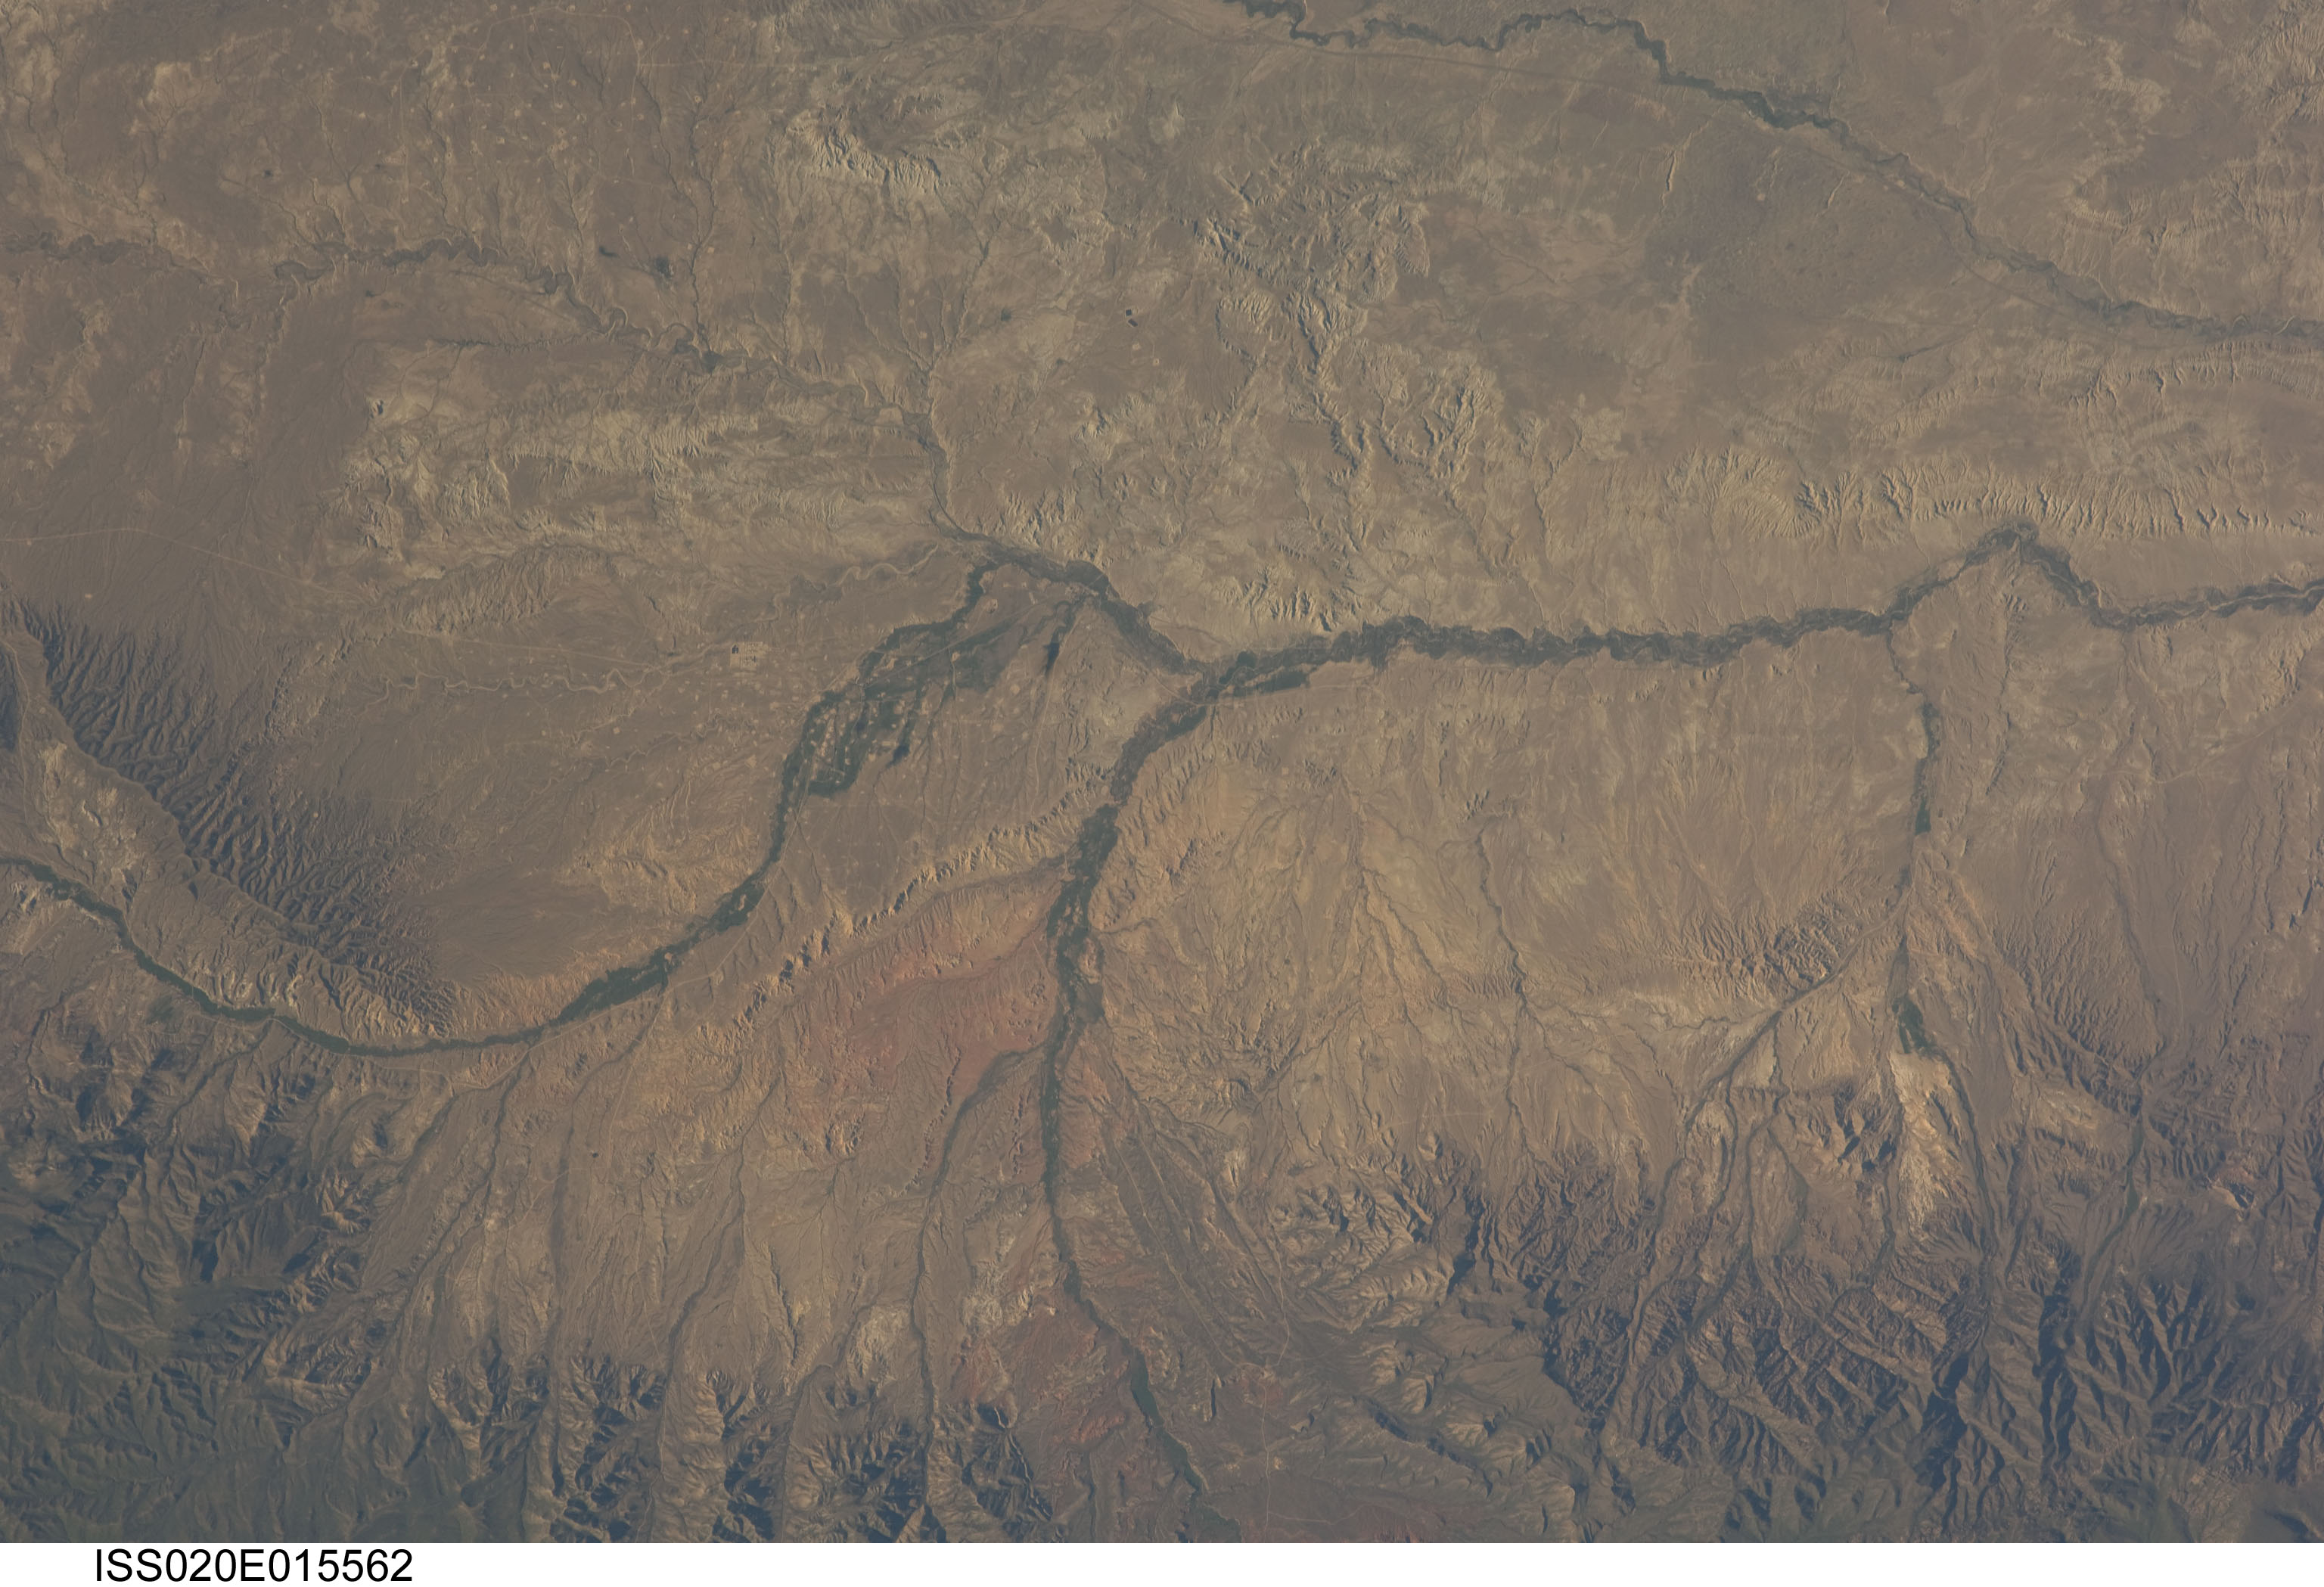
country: USA-WYOMING
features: OIL FIELDS,COPPER MOUNTAIN,BRIDGER CREEK,BADWATER CREEK,DRY CREEK,DAYS RESERVOIR,LOST CABIN,BURLINGTON RESERVOIR
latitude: 43.3
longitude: -107.7
